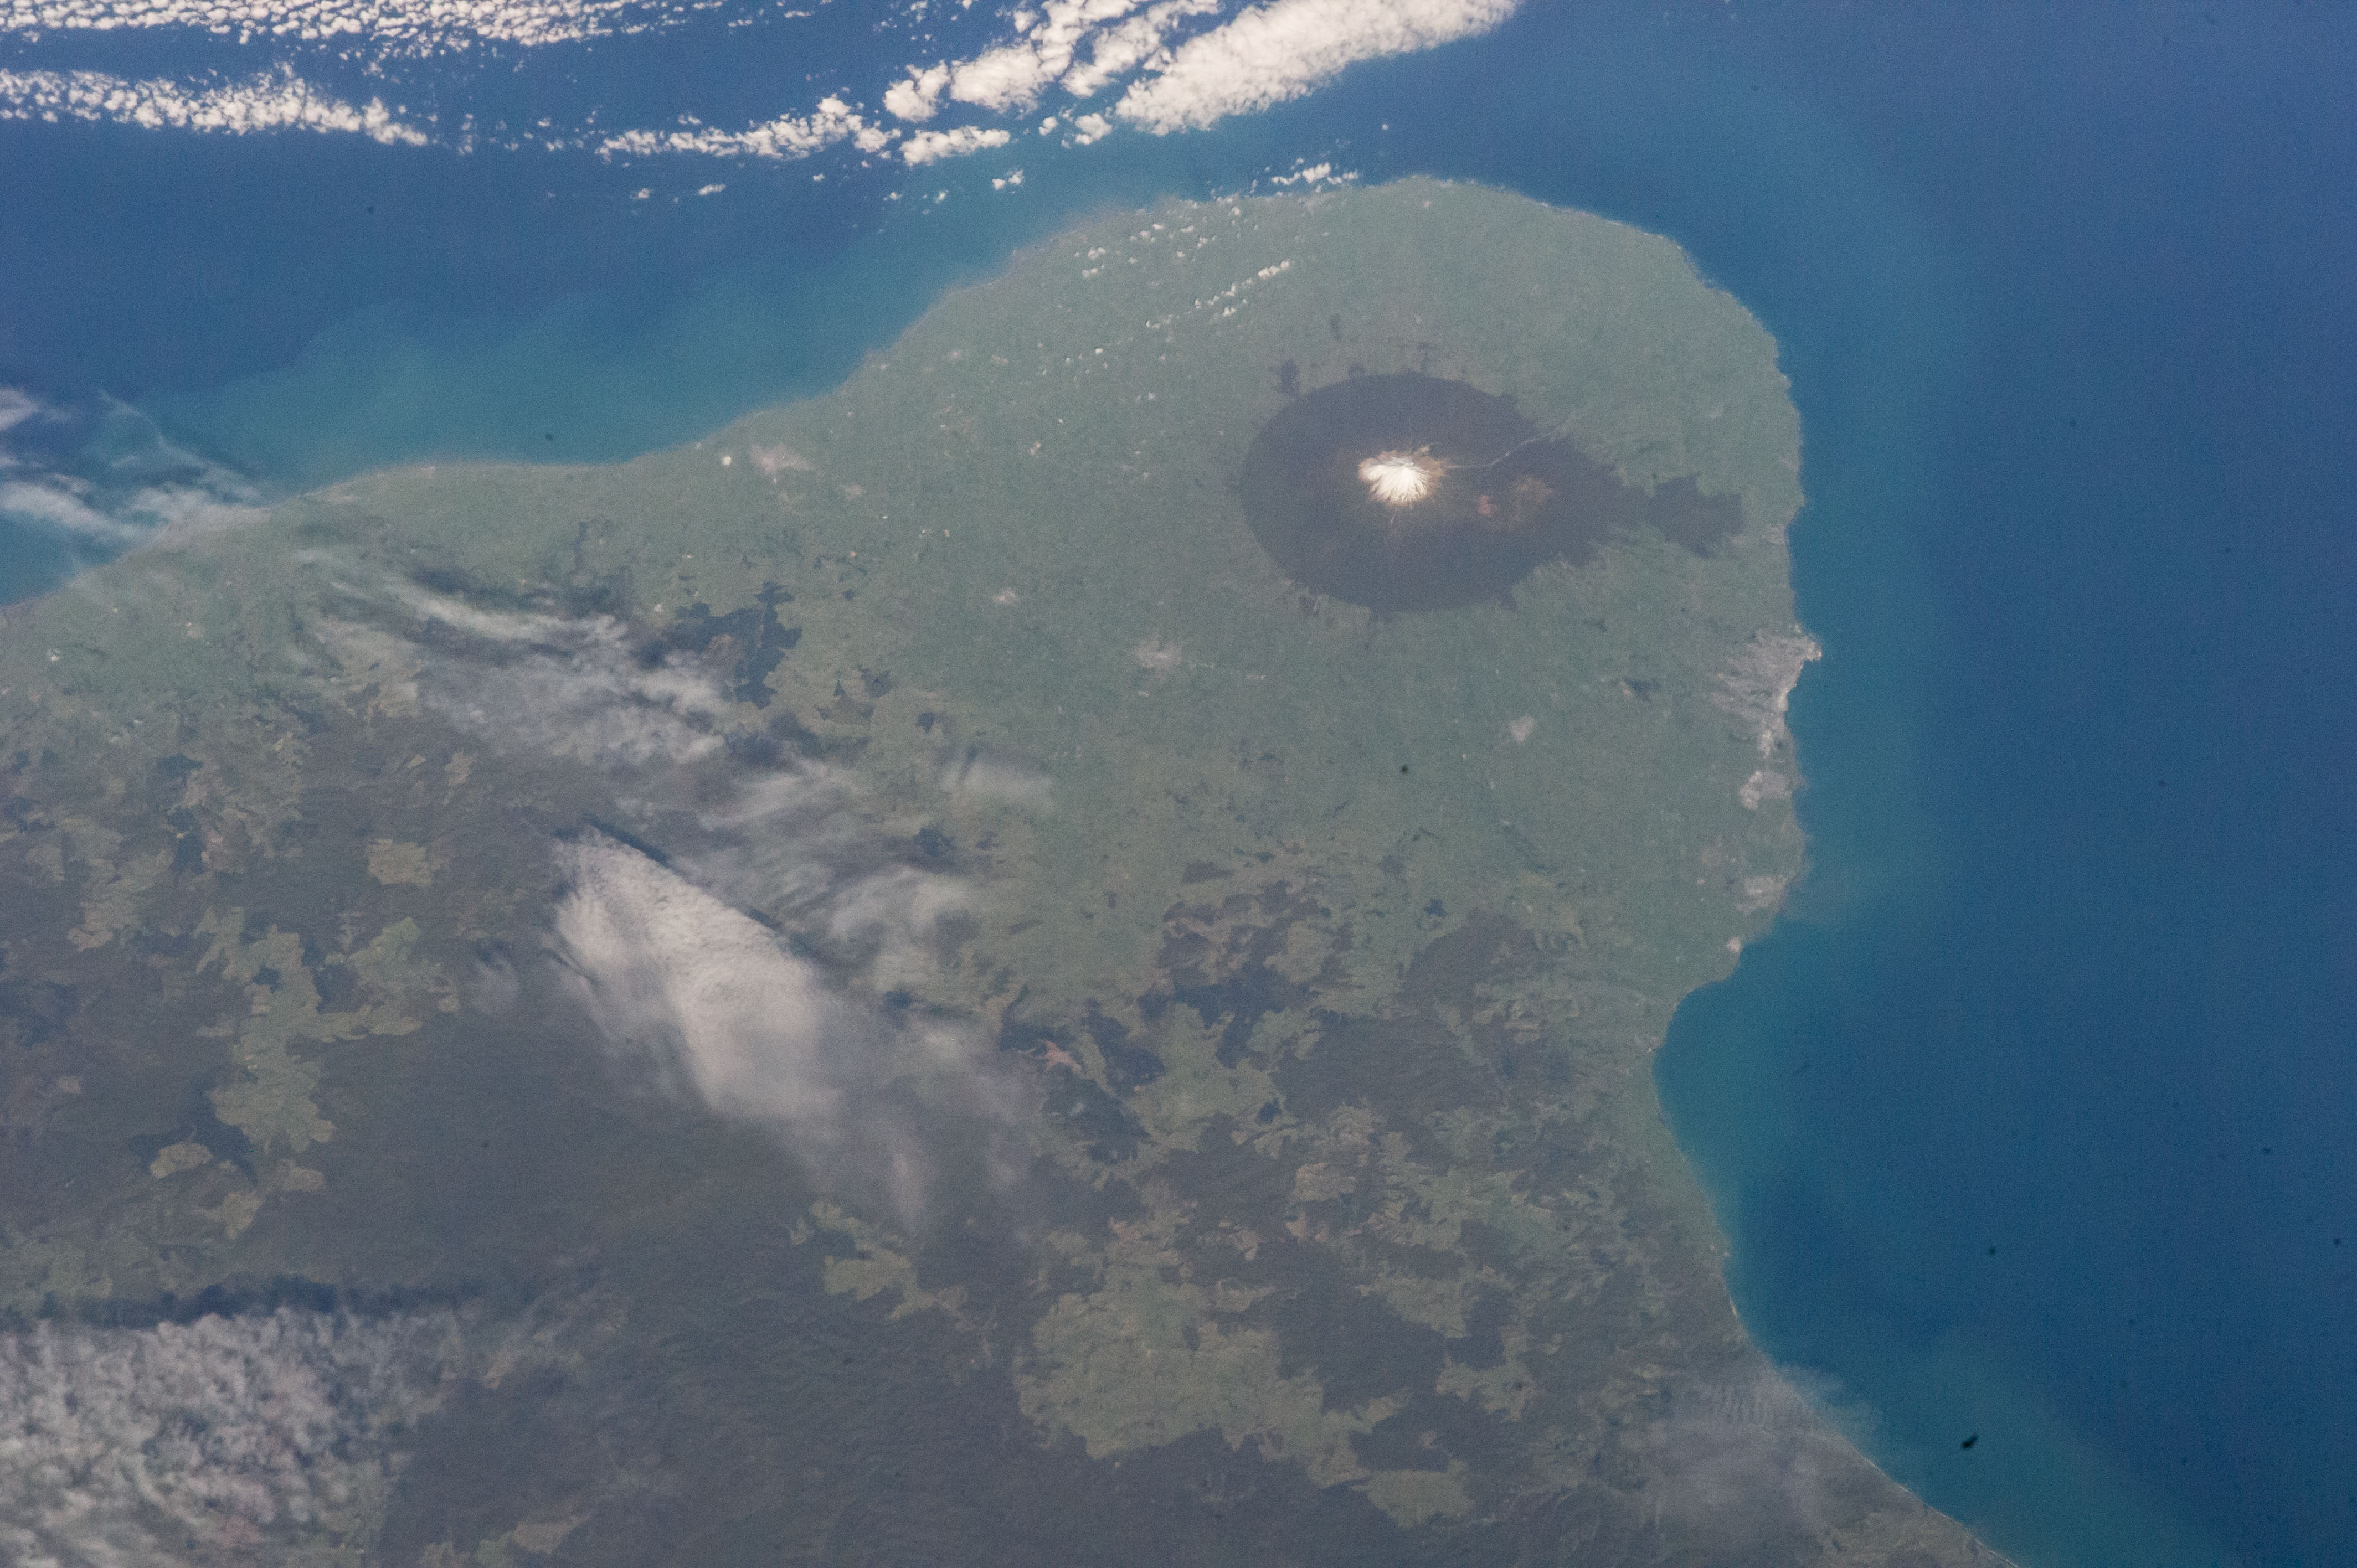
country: NEW ZEALAND-NI
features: MT. TARANAKI, TARANAKI REGION, NEW PLYMOUTH, VOL.
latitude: -39.3
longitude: 174.4
